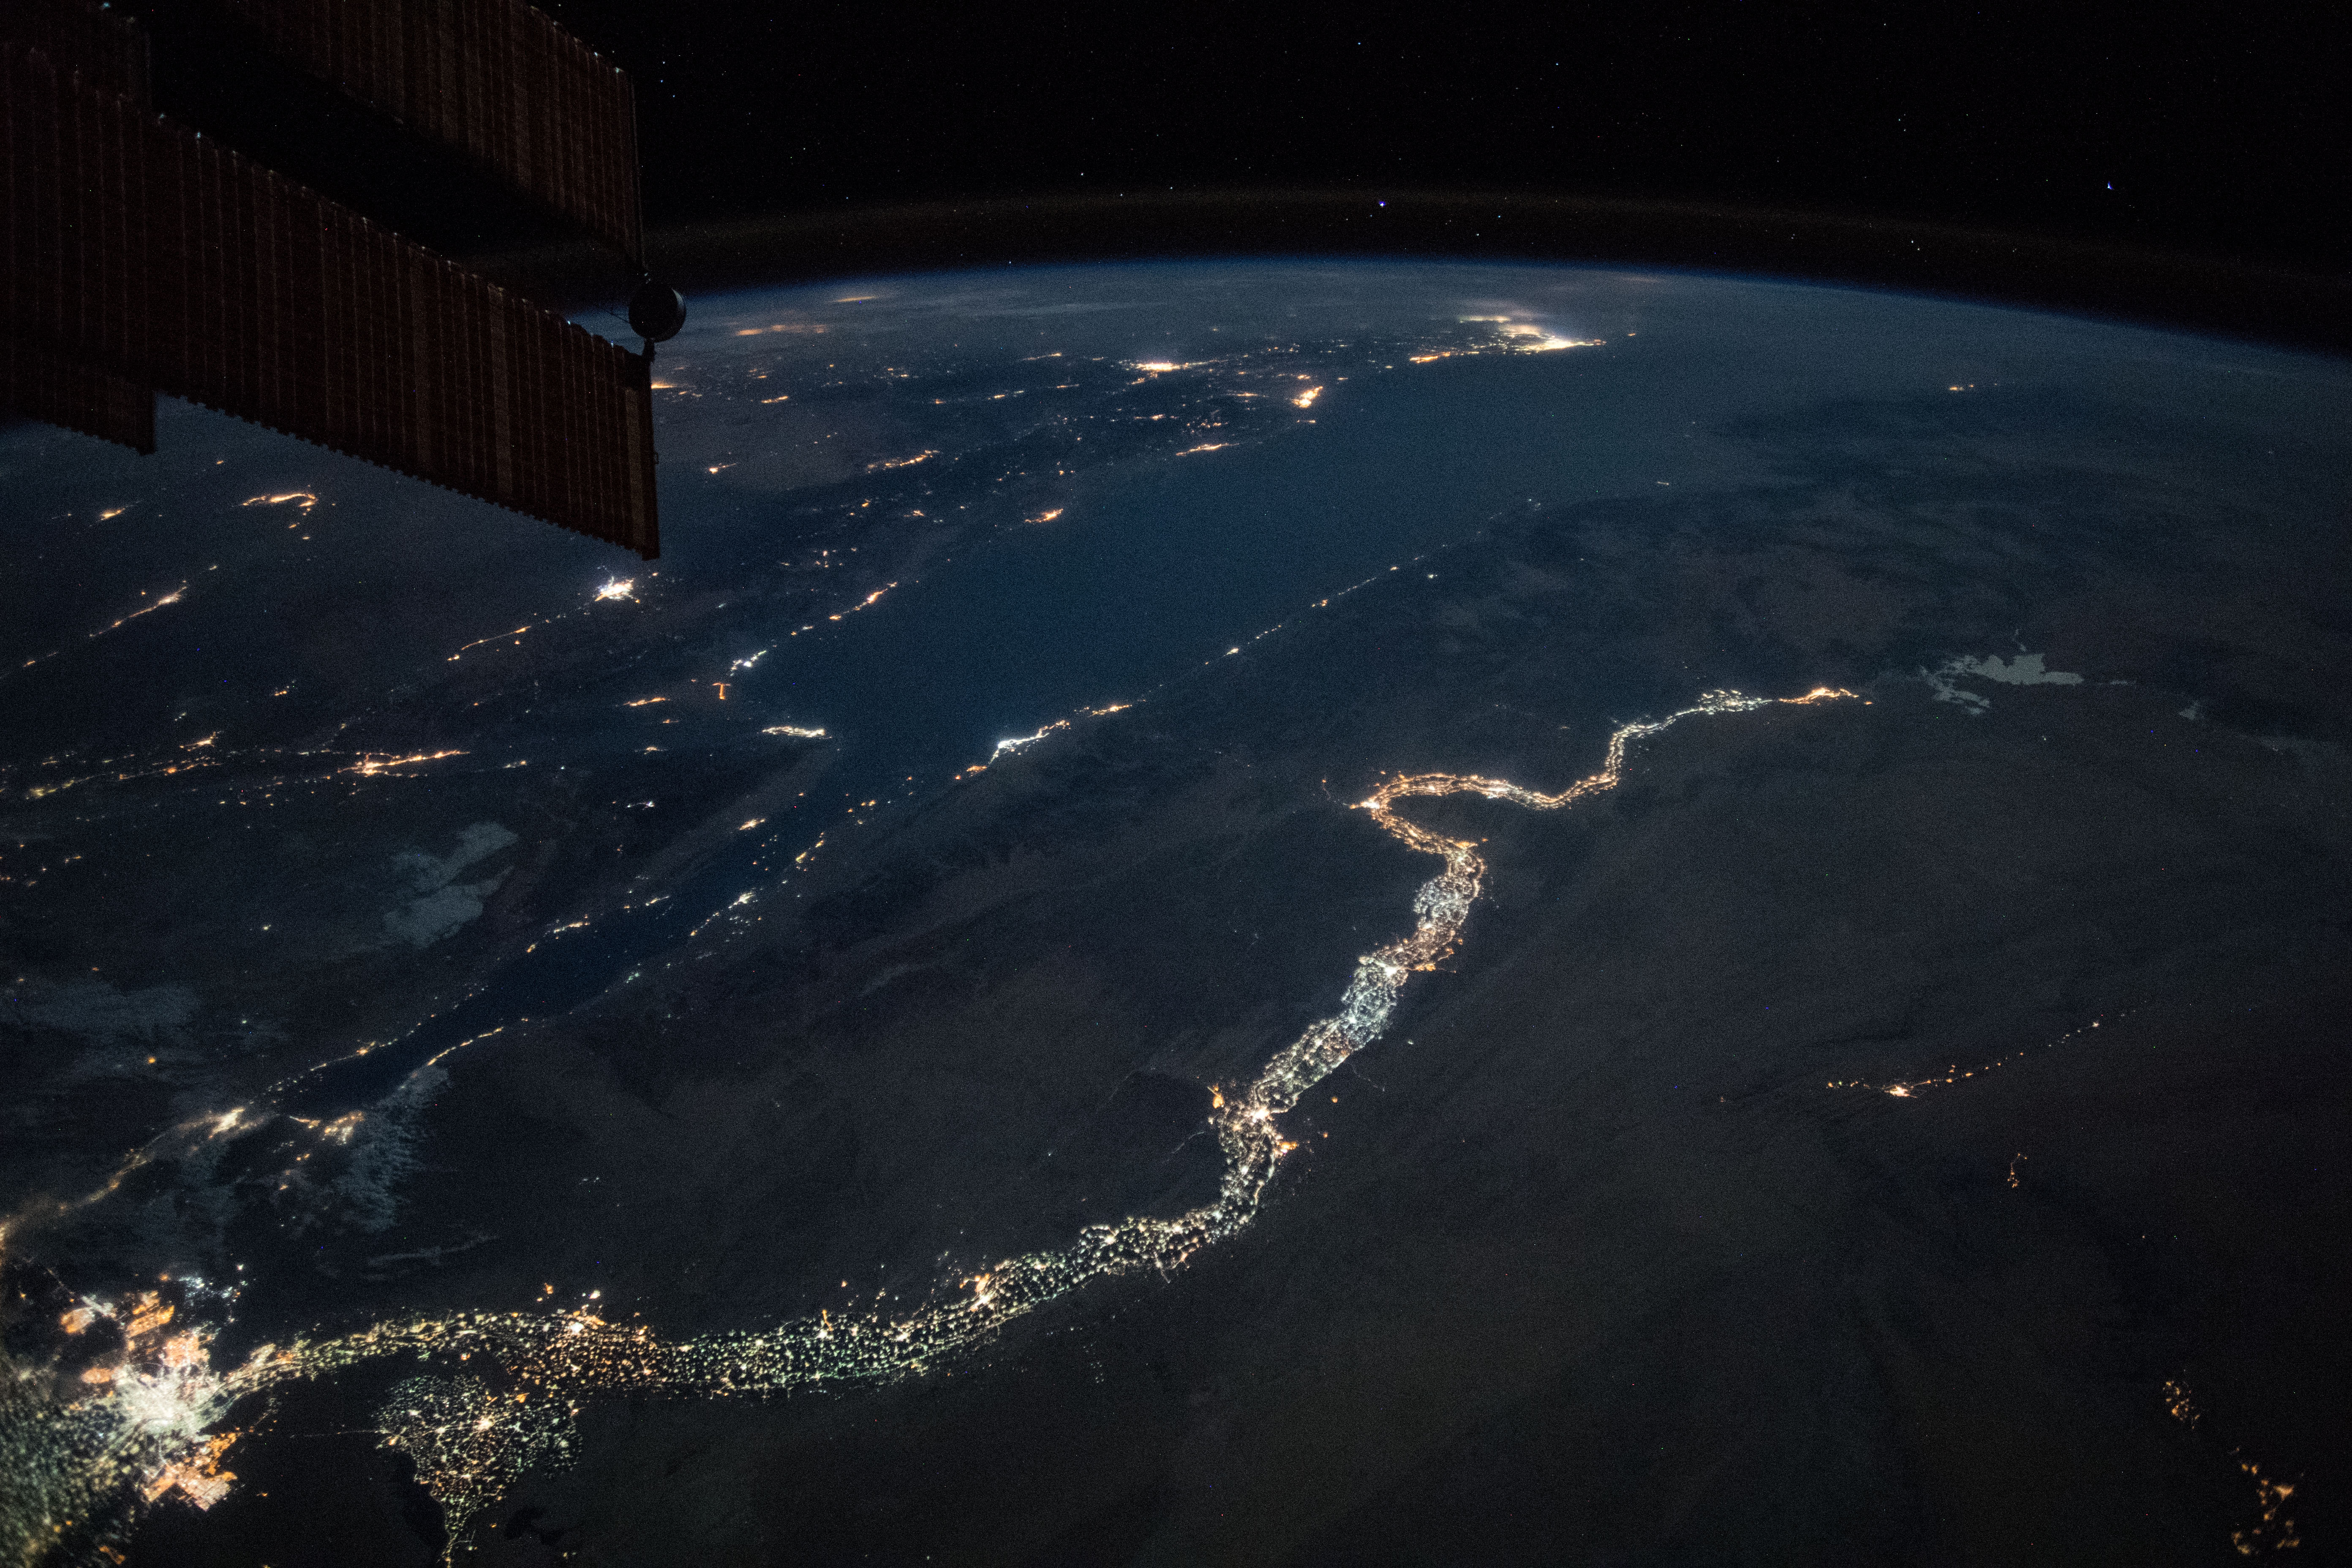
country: EGYPT
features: EASTERN DESERT, QENA CITY, GERGA CITY, SOHJAG, TAHTA CITY, GULF OF SUEZ, GULF OF AQABA, CAIRO CITY, FAIYUM CITY, MALLAWI CITY, NILE RIVER, NIGHT, EARTH LIMB
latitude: 26.8
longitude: 33.2
